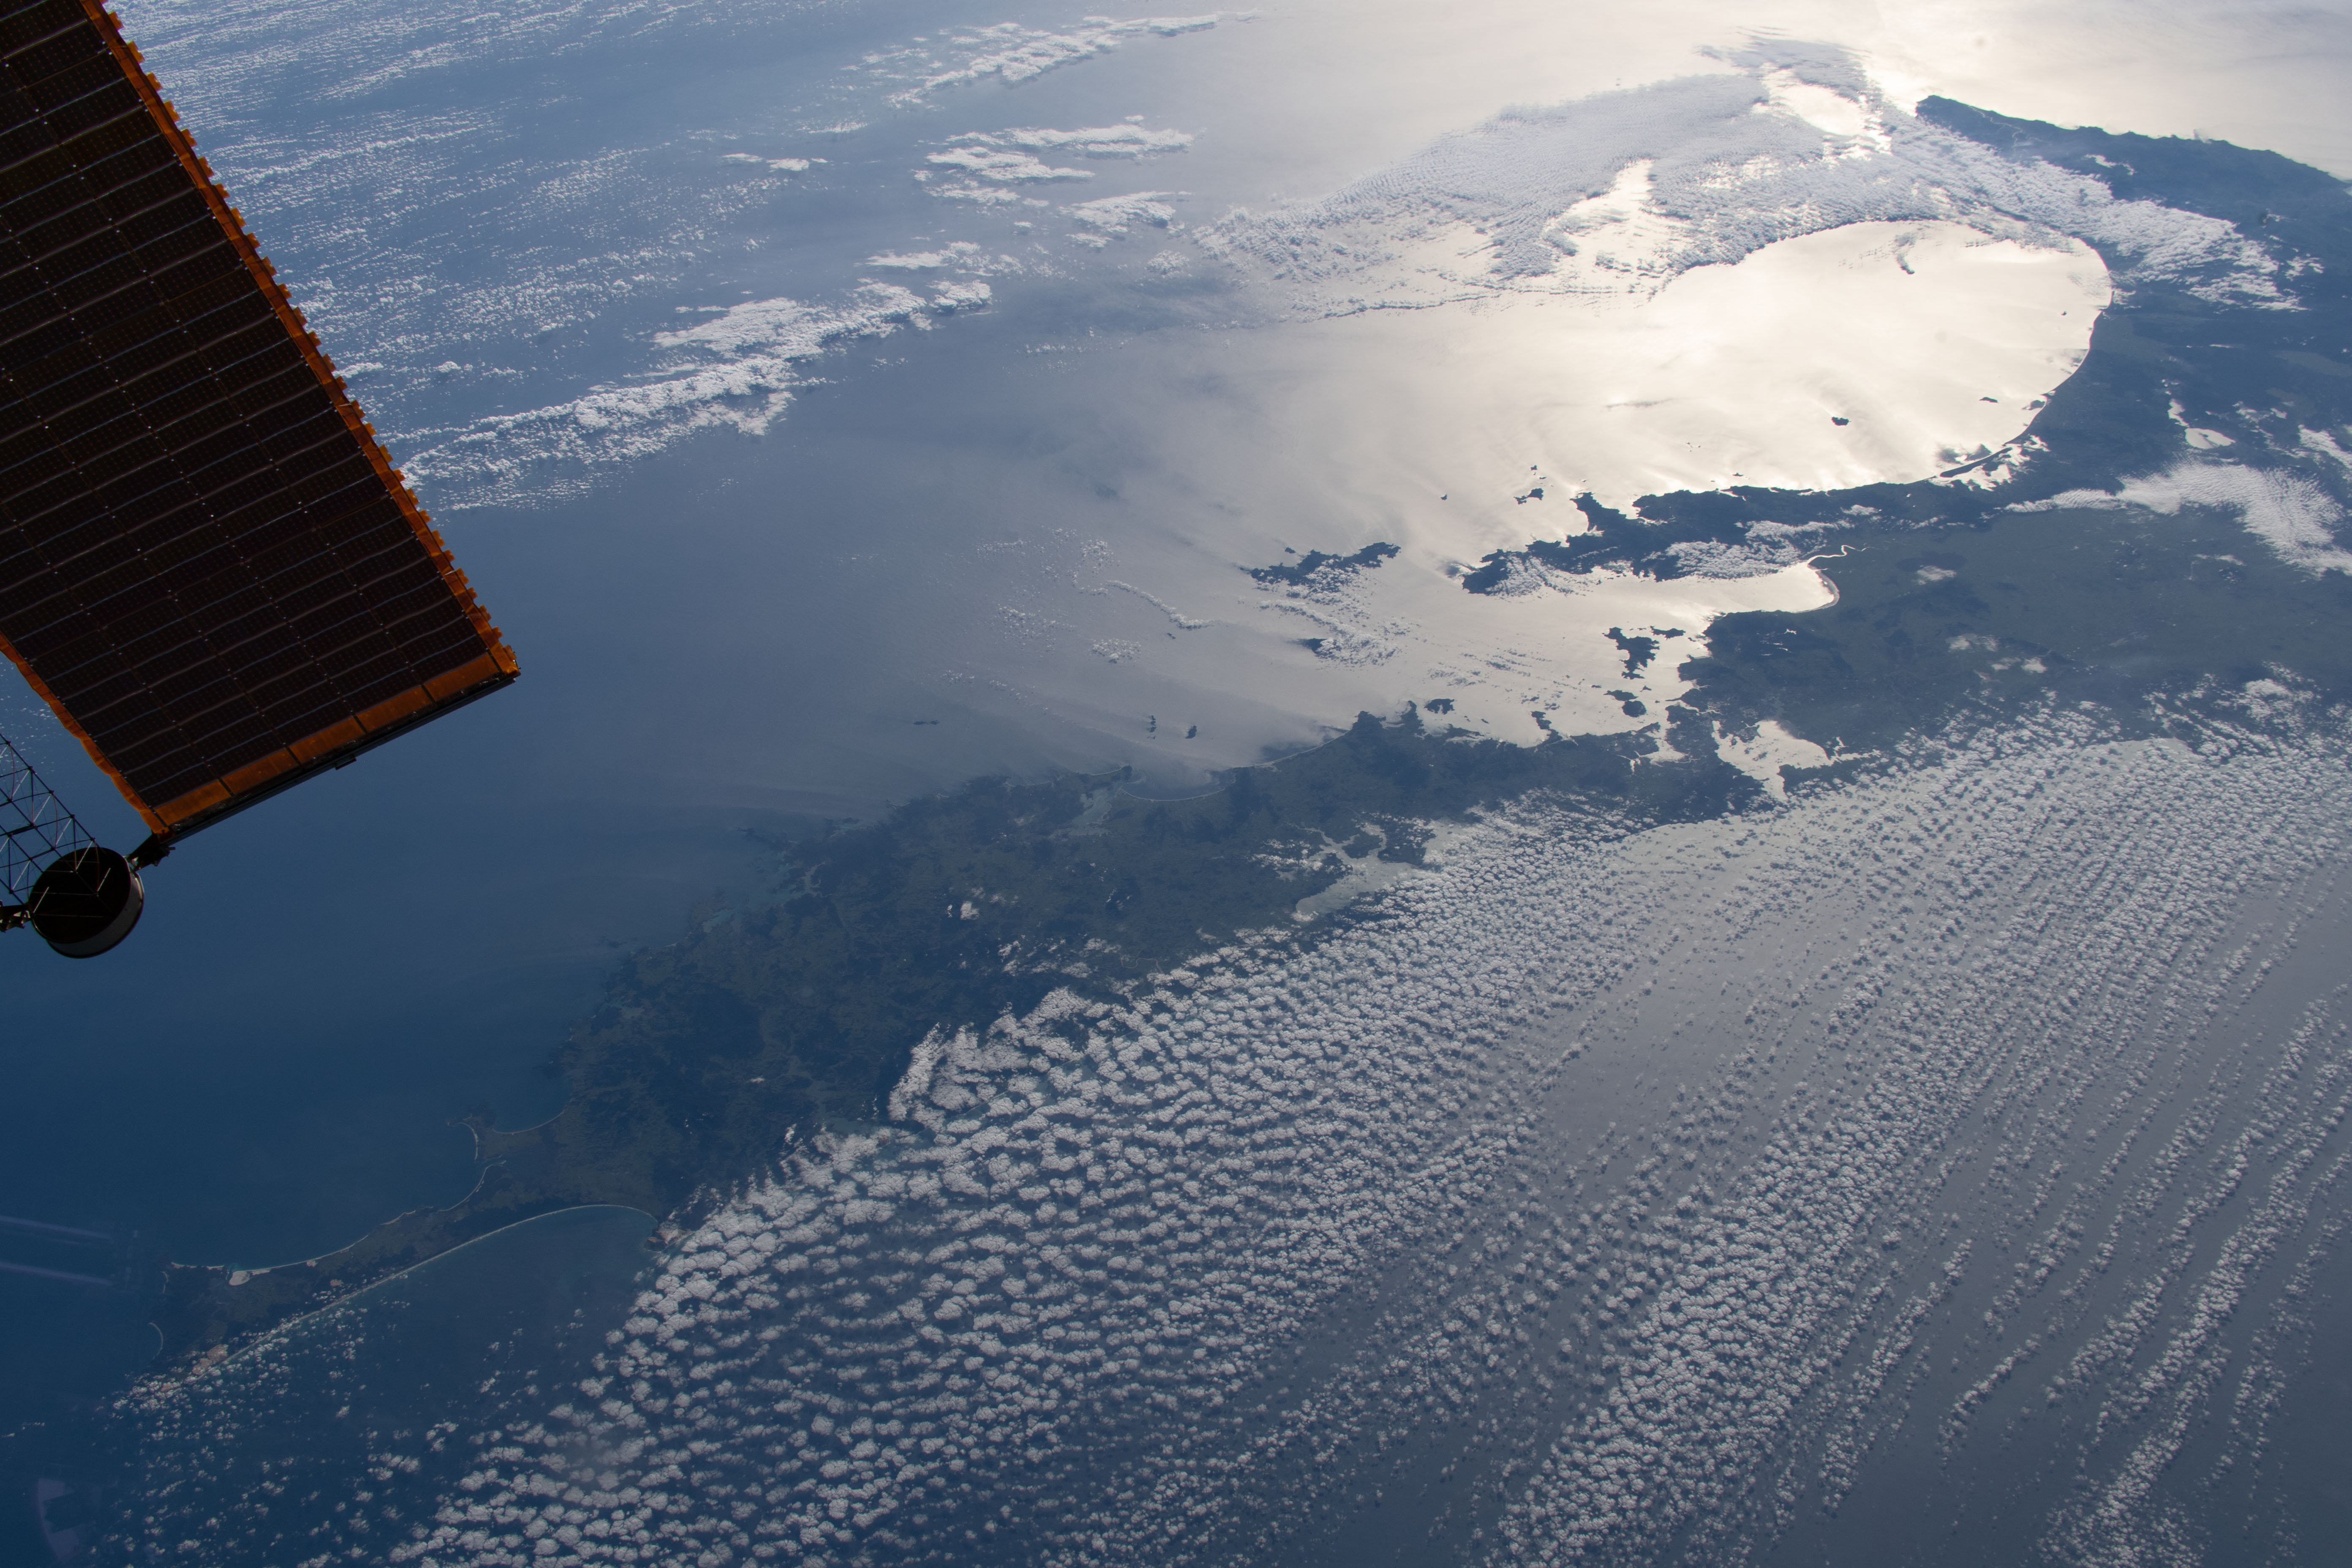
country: NEW ZEALAND-NI
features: NORTH ISLAND, HAURAKI GULF, BAY OF PLENTY
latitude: -36.5
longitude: 175.0
